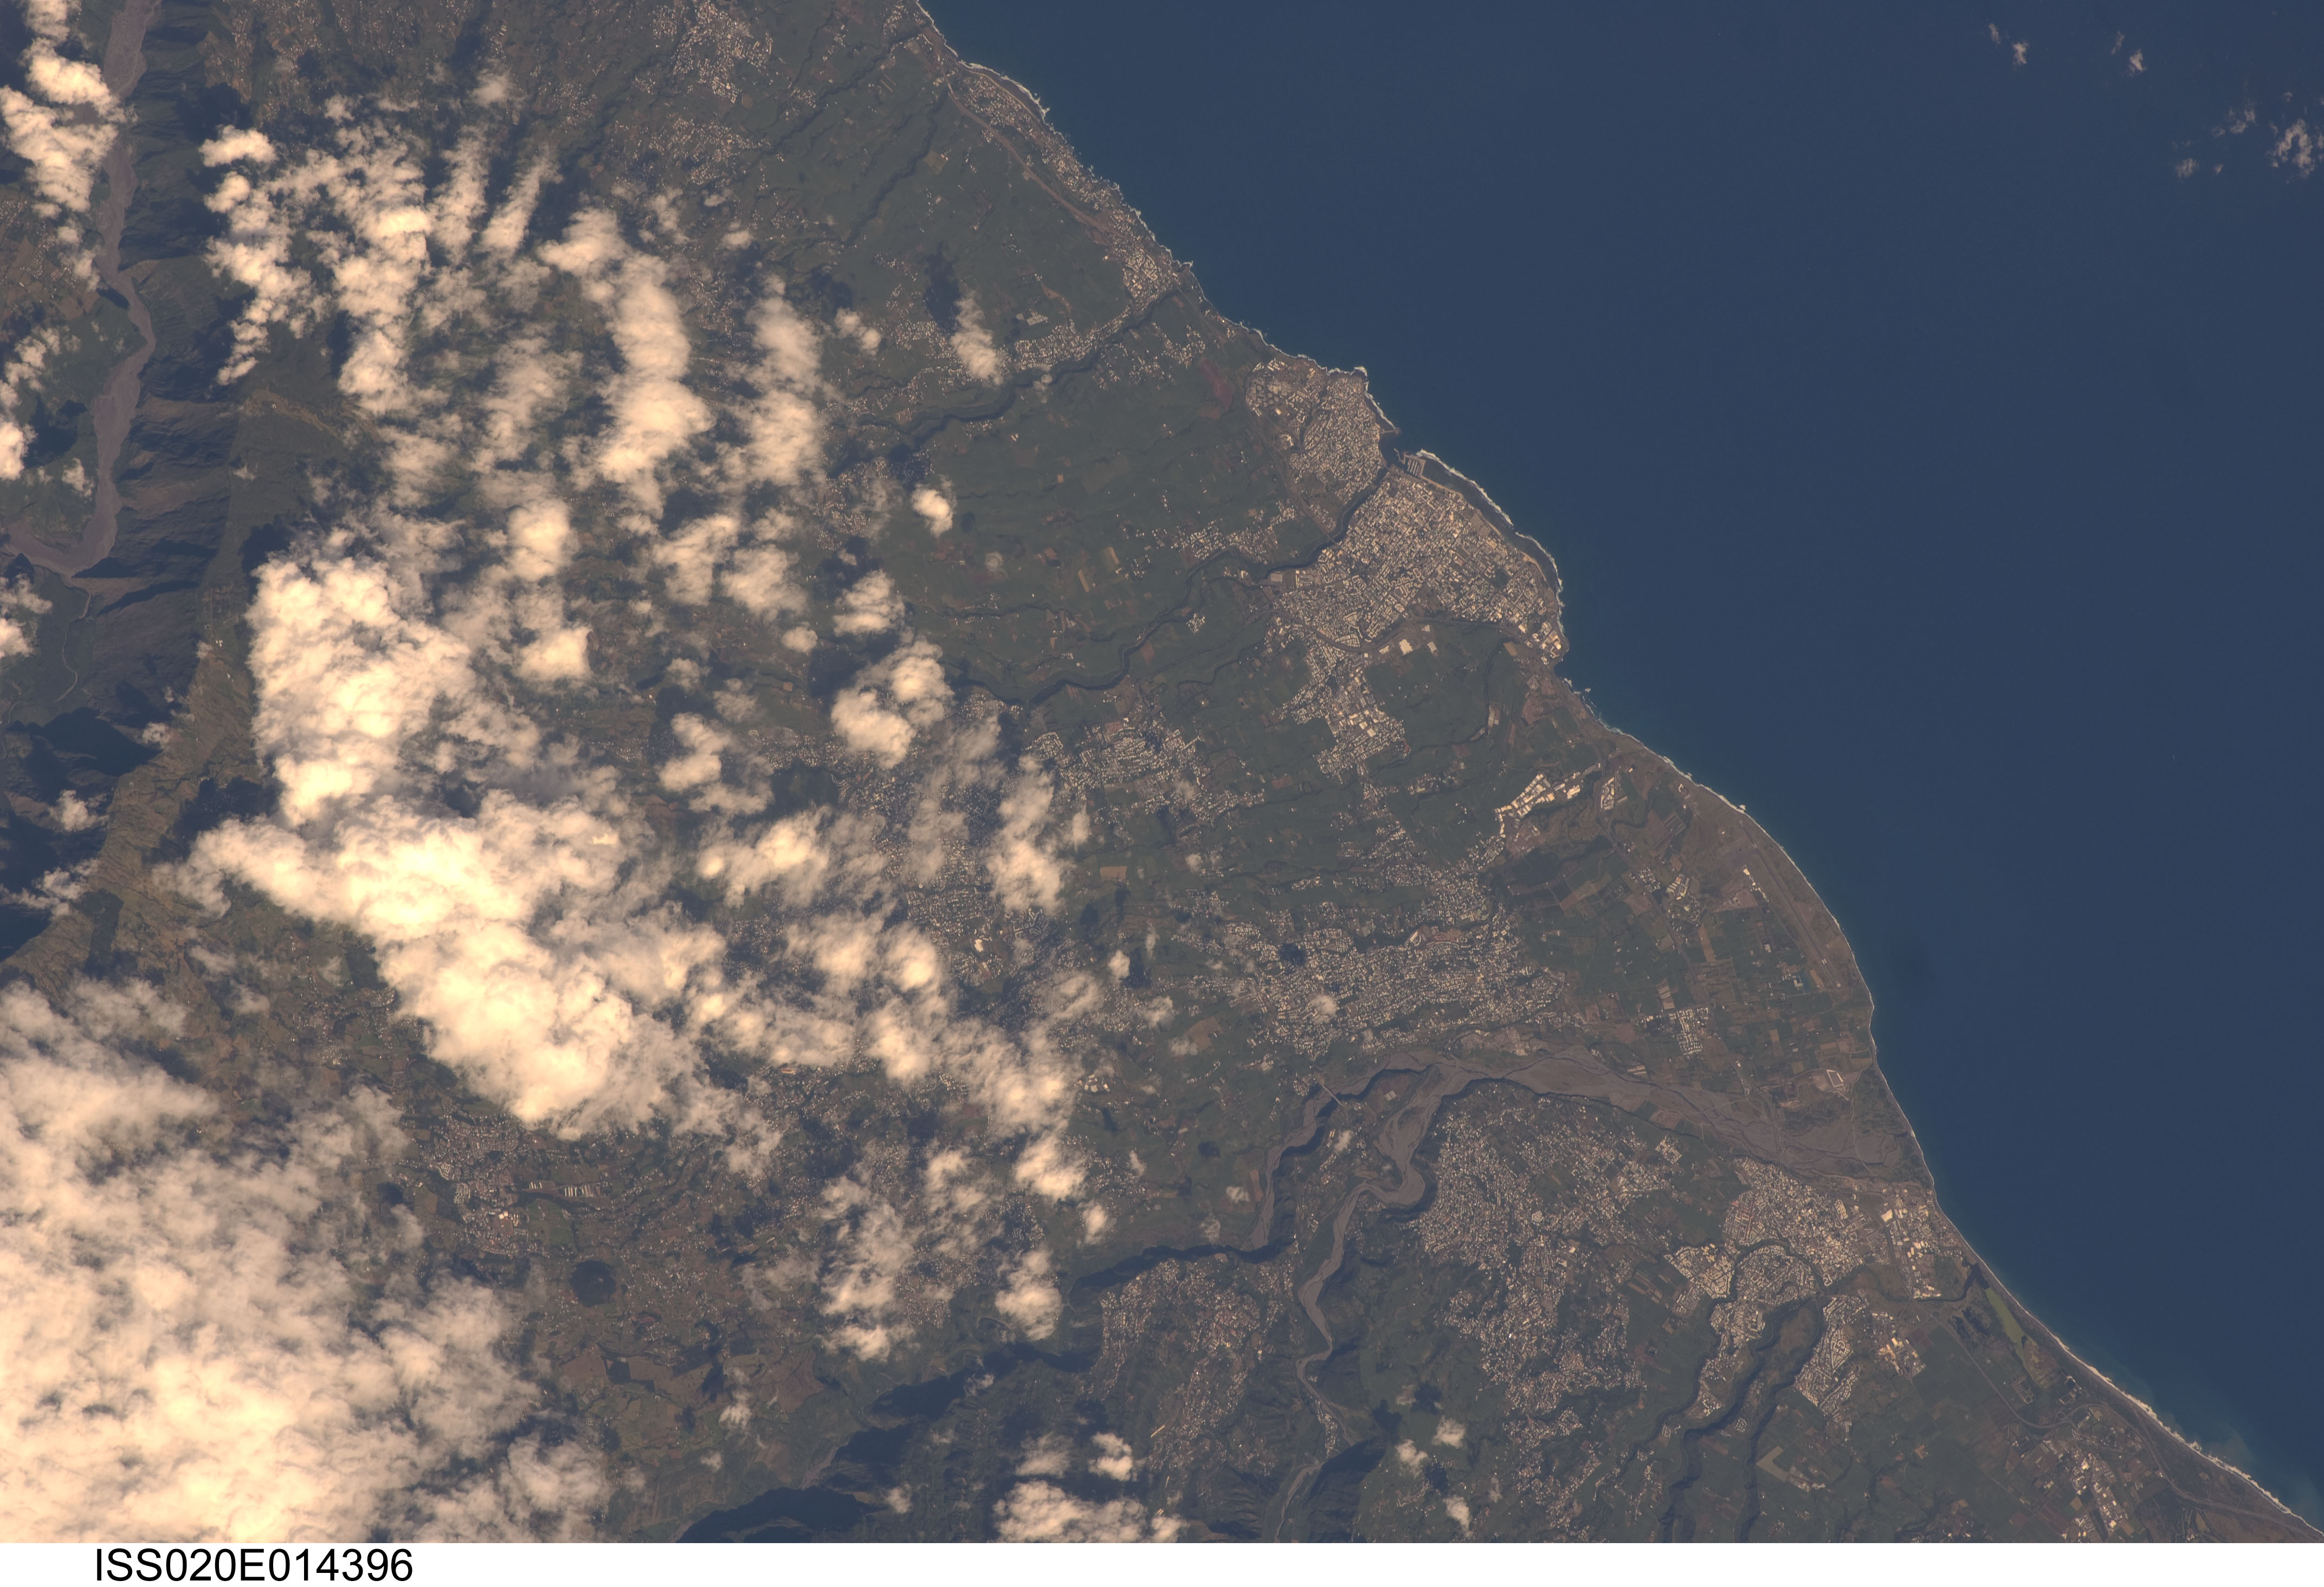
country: REUNION
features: SW. COAST, SAINT-LOUIS, SAINT-PIERRE, RAVINES, FOREST
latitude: -21.3
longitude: 55.5
